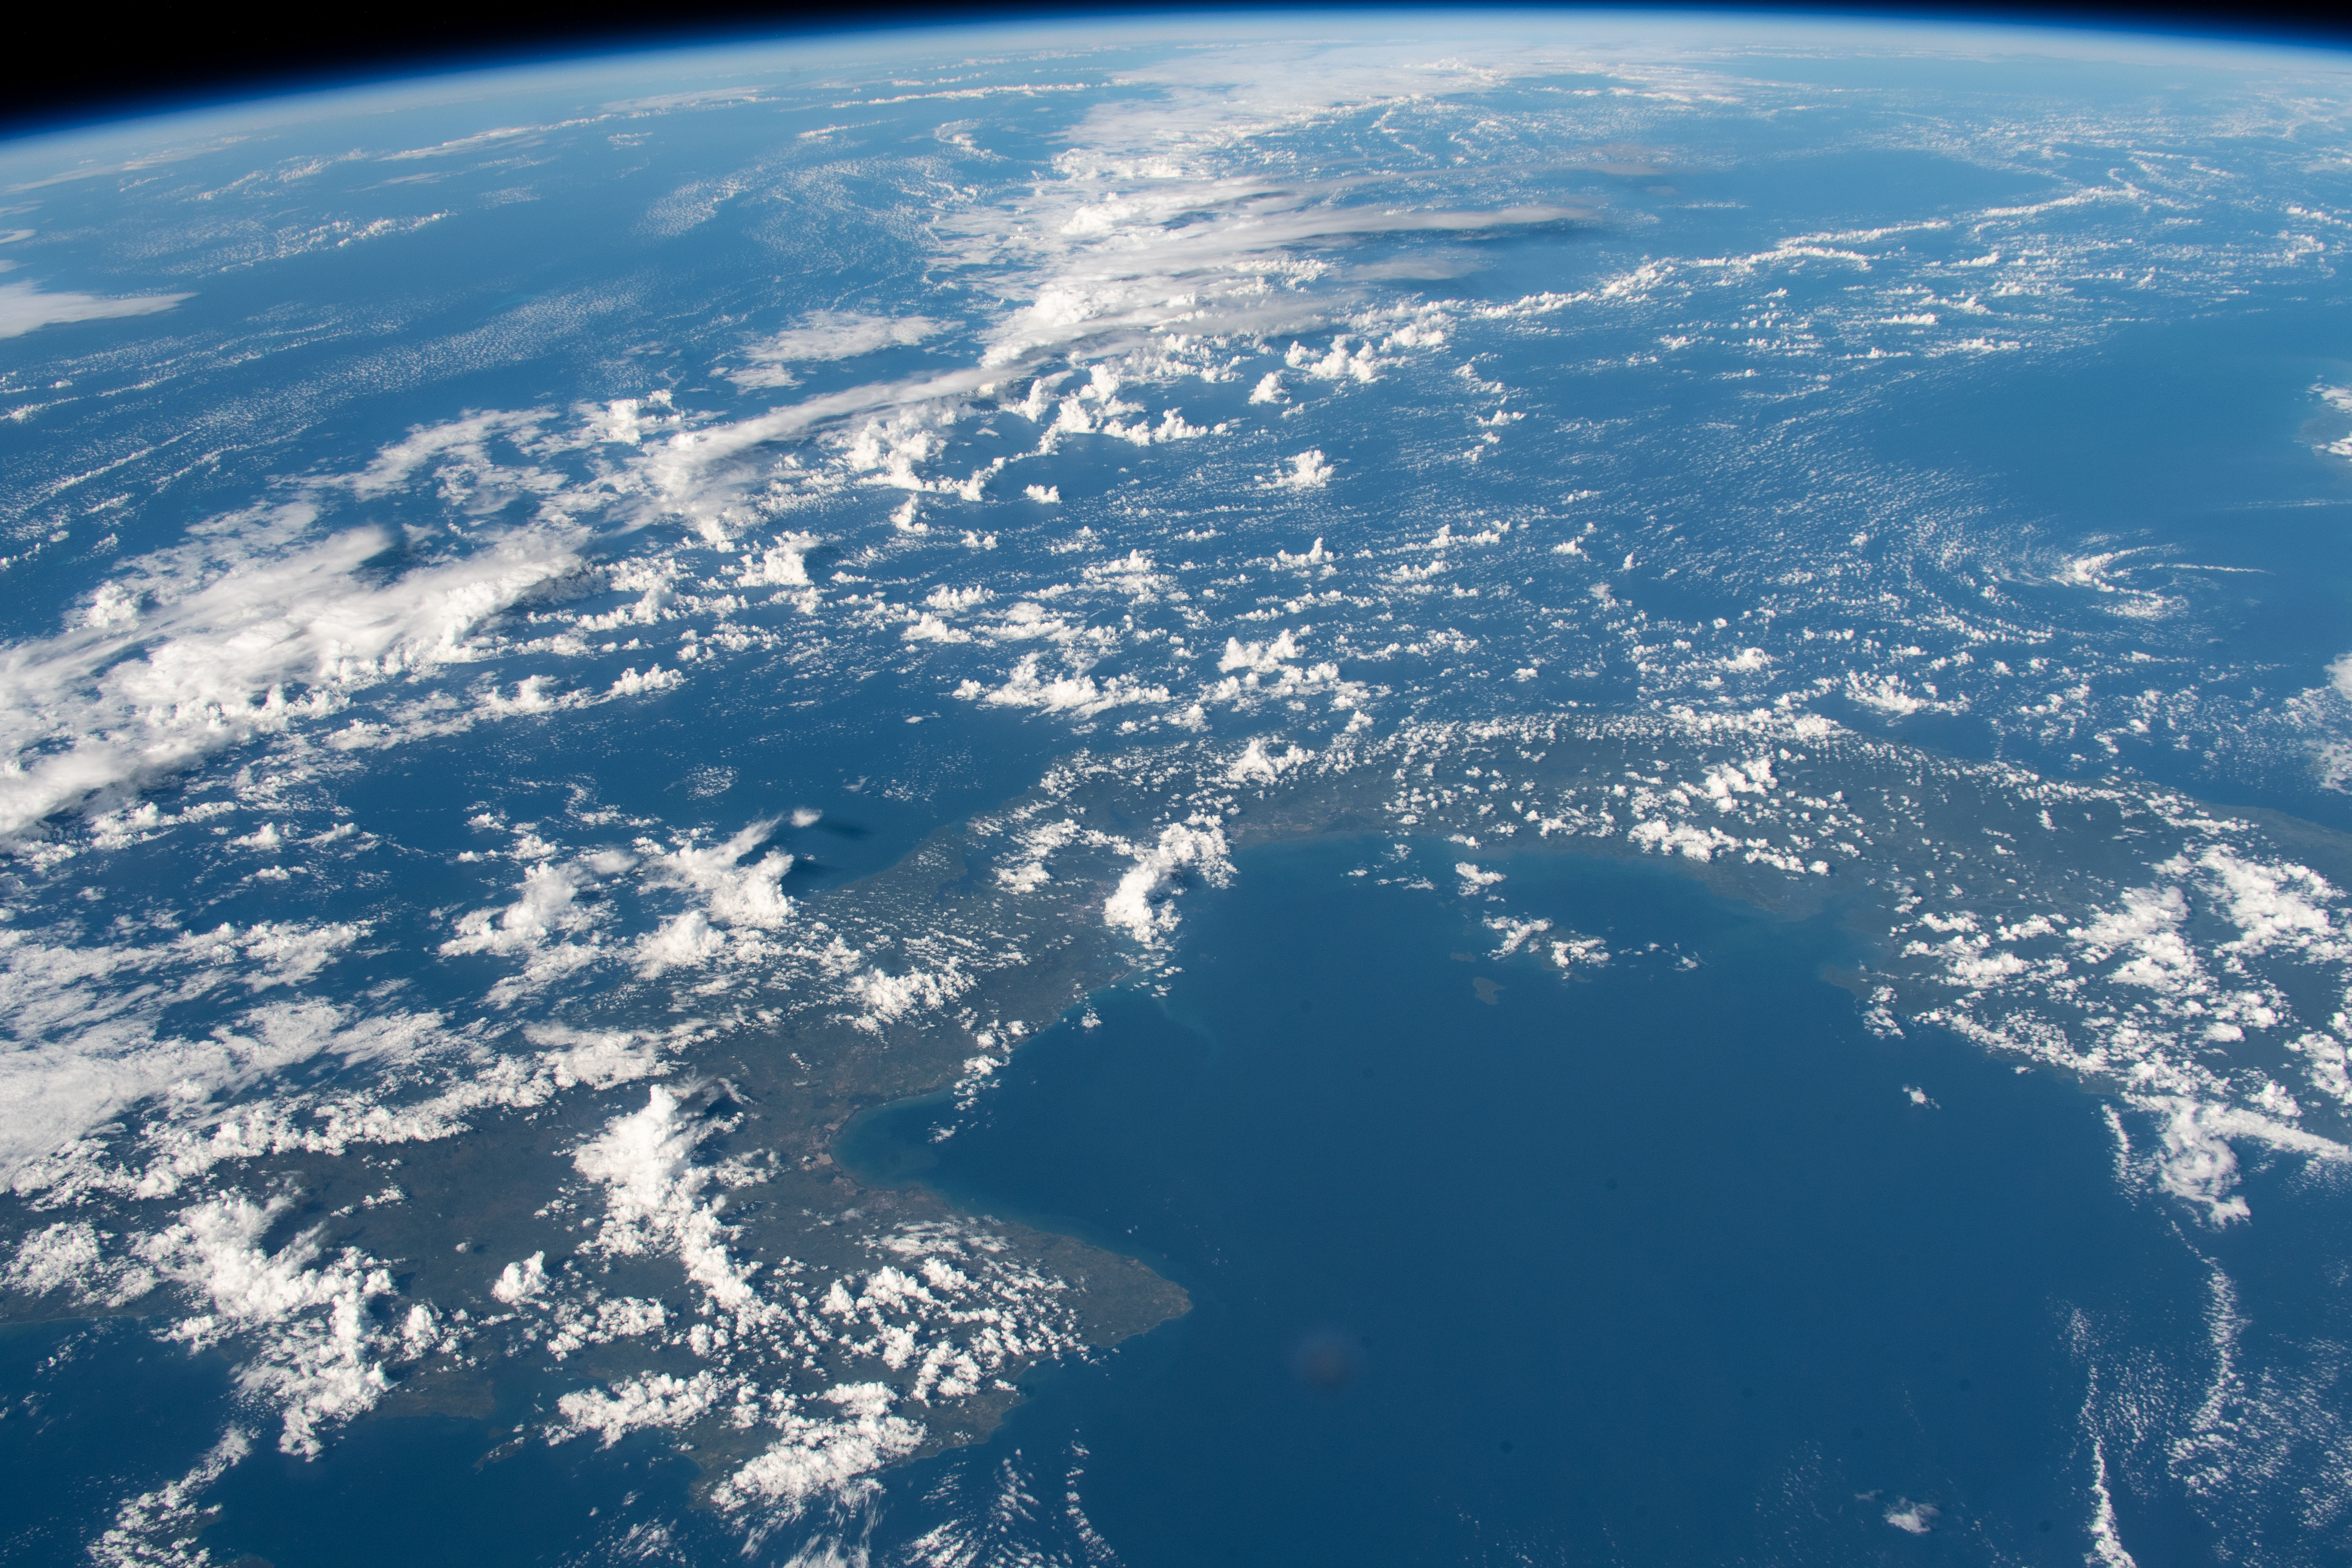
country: PANAMA
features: PANAMA
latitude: 9.0
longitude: -80.0
